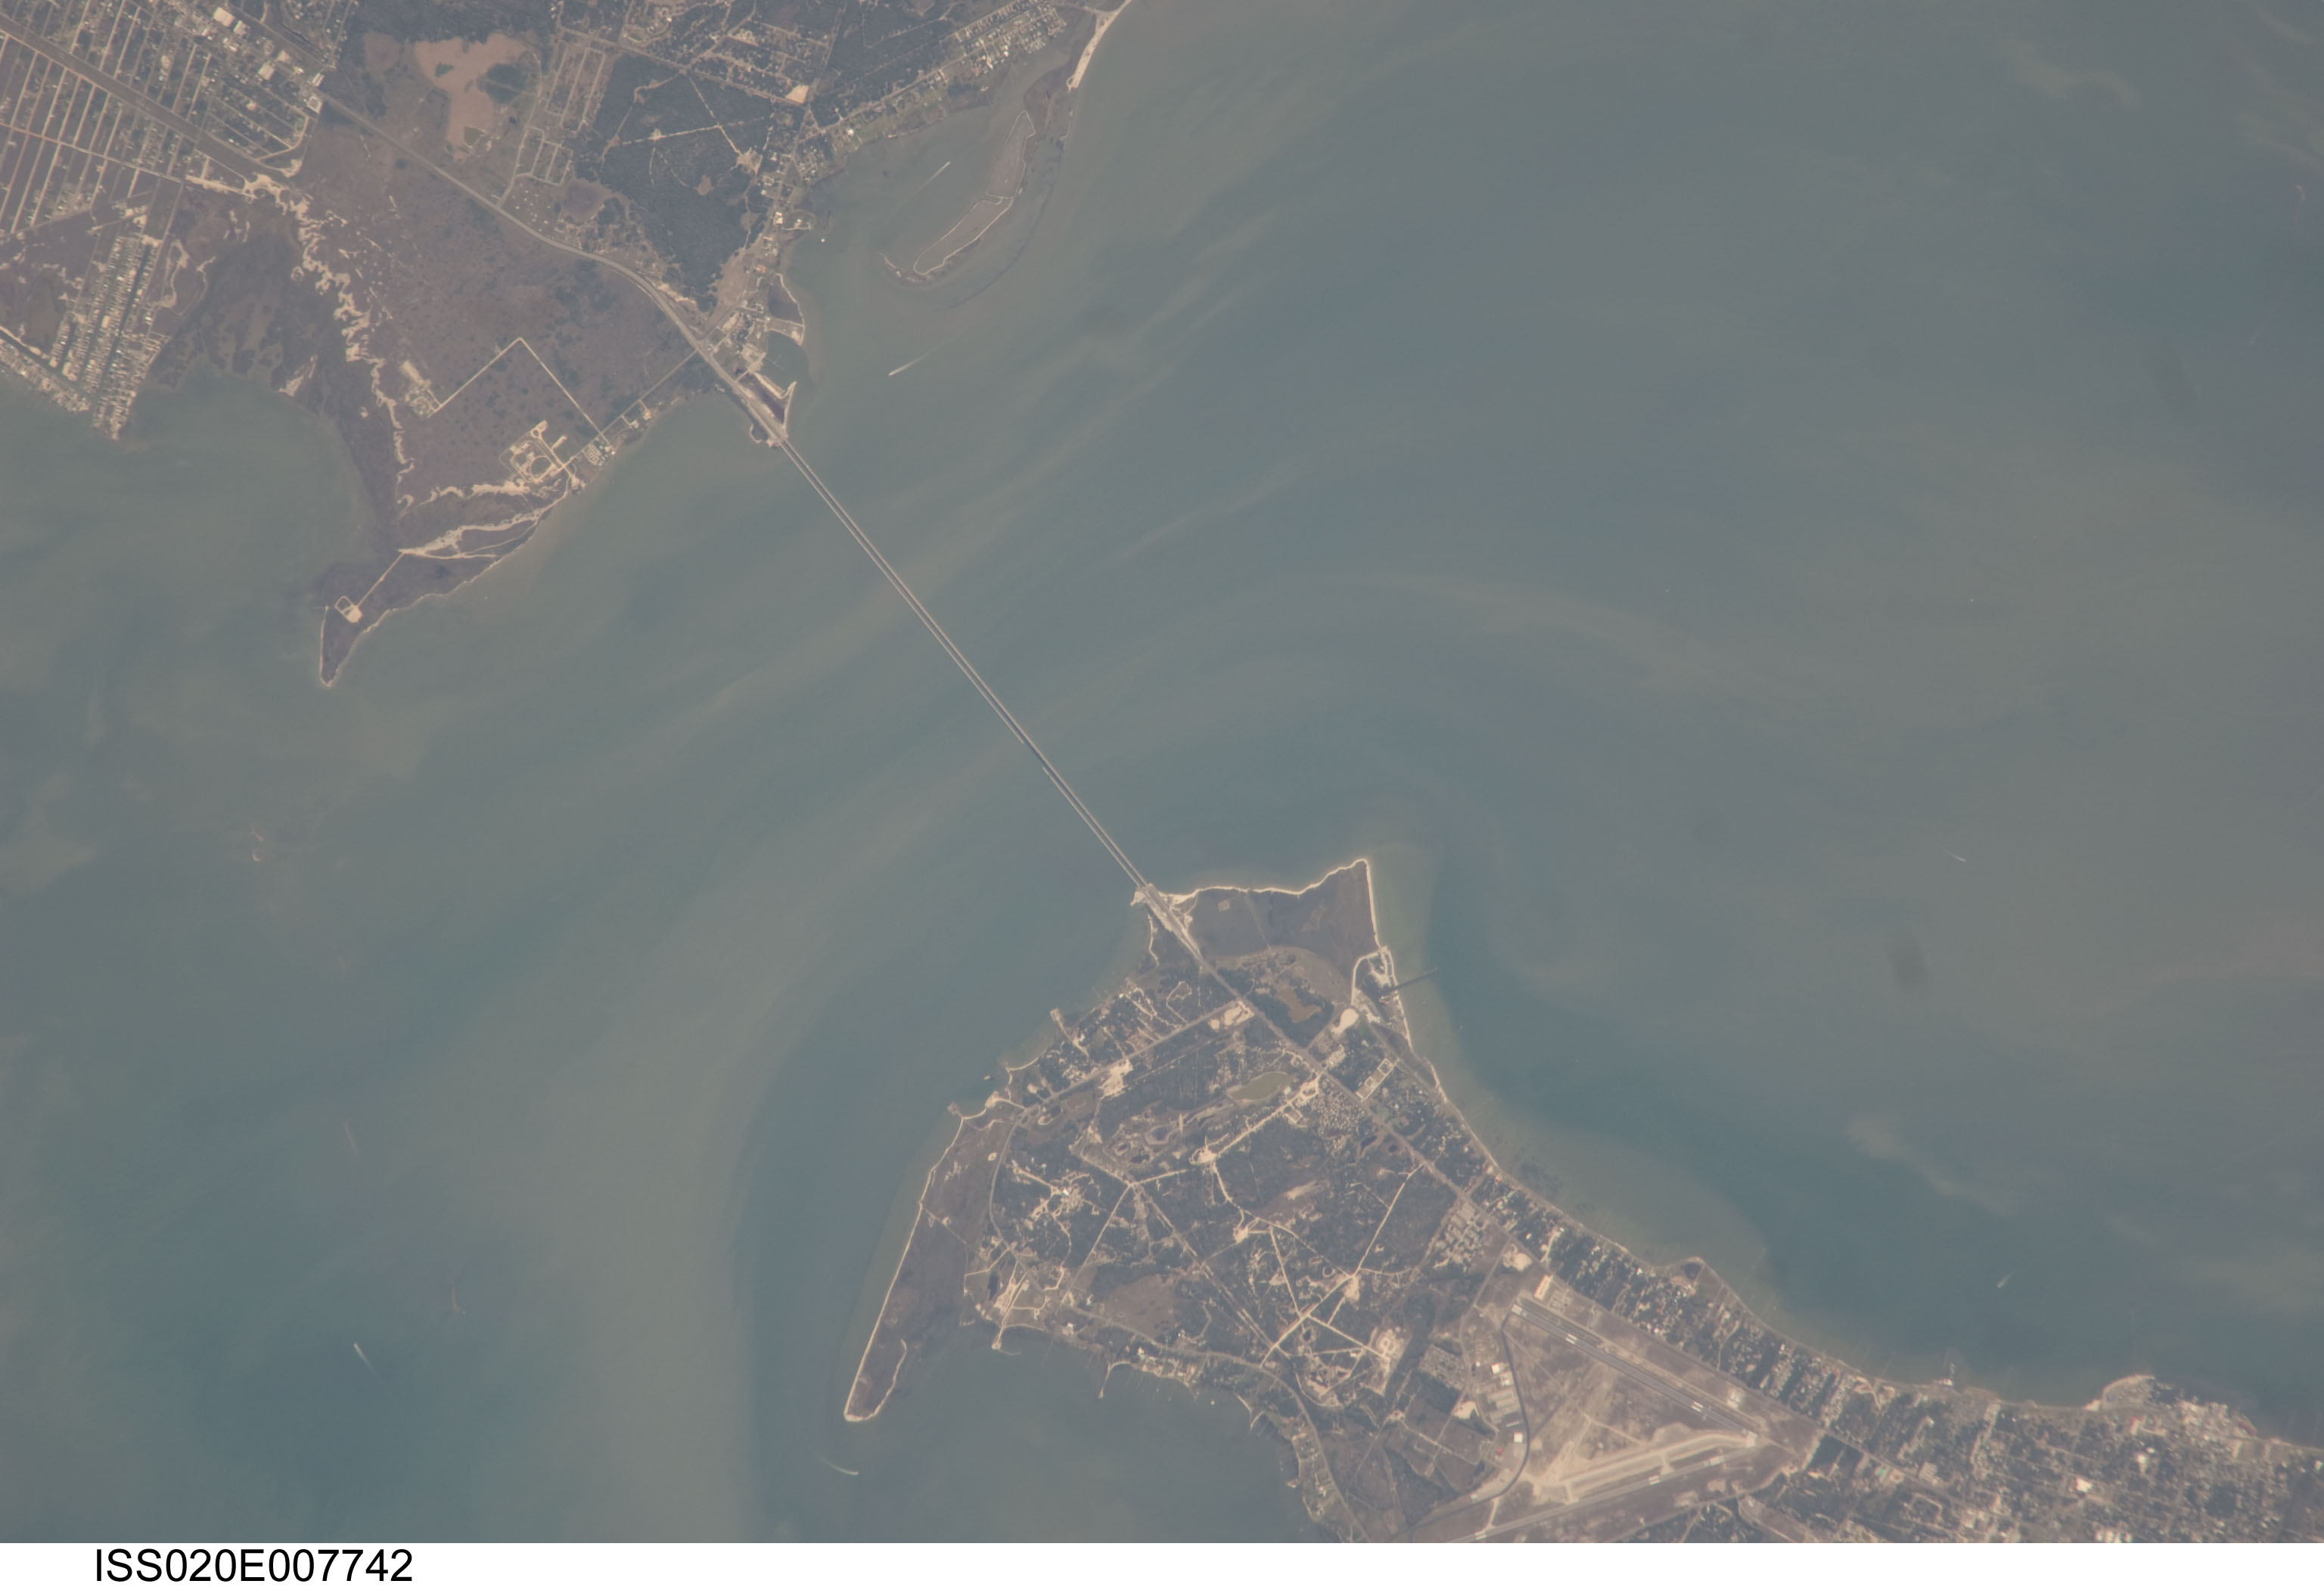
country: USA-TEXAS
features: COPANO BAY, BRIDGE, ARANSAS BAY
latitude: 28.1
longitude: -97.0
